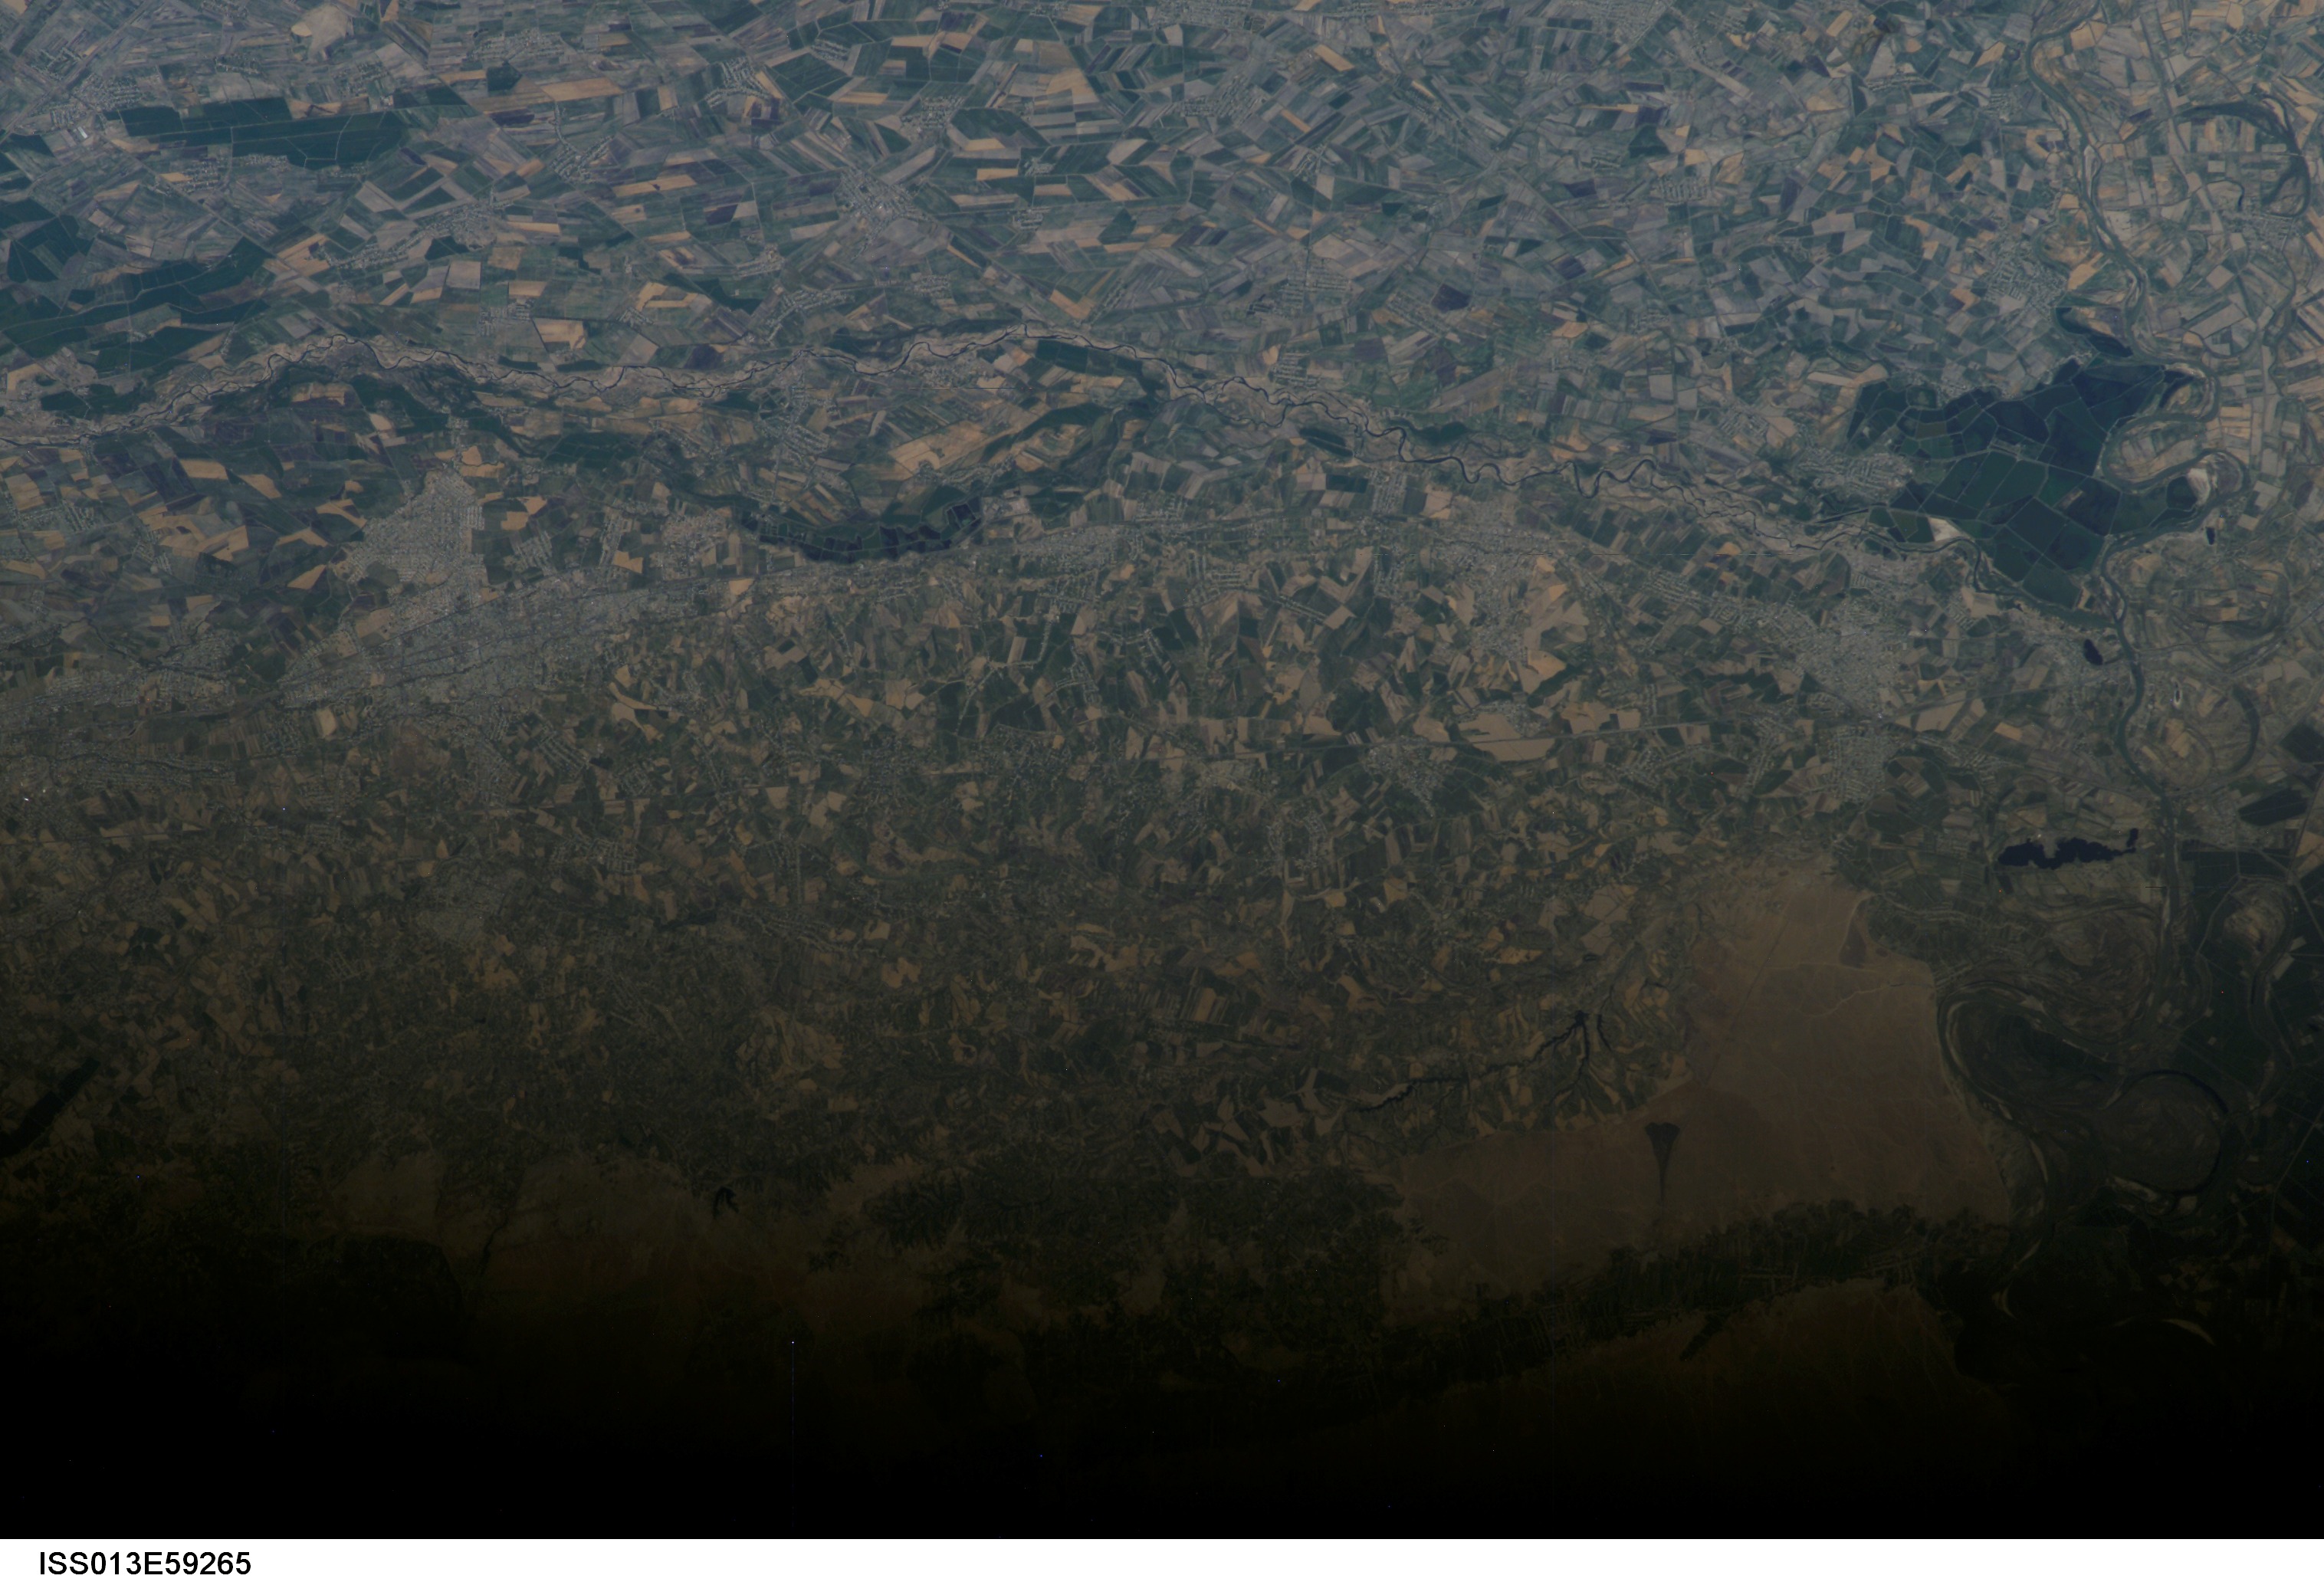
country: UZBEKISTAN
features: SYRDAR'YA R., AGR., CHIRCHIK R.
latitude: 41.0
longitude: 69.0
